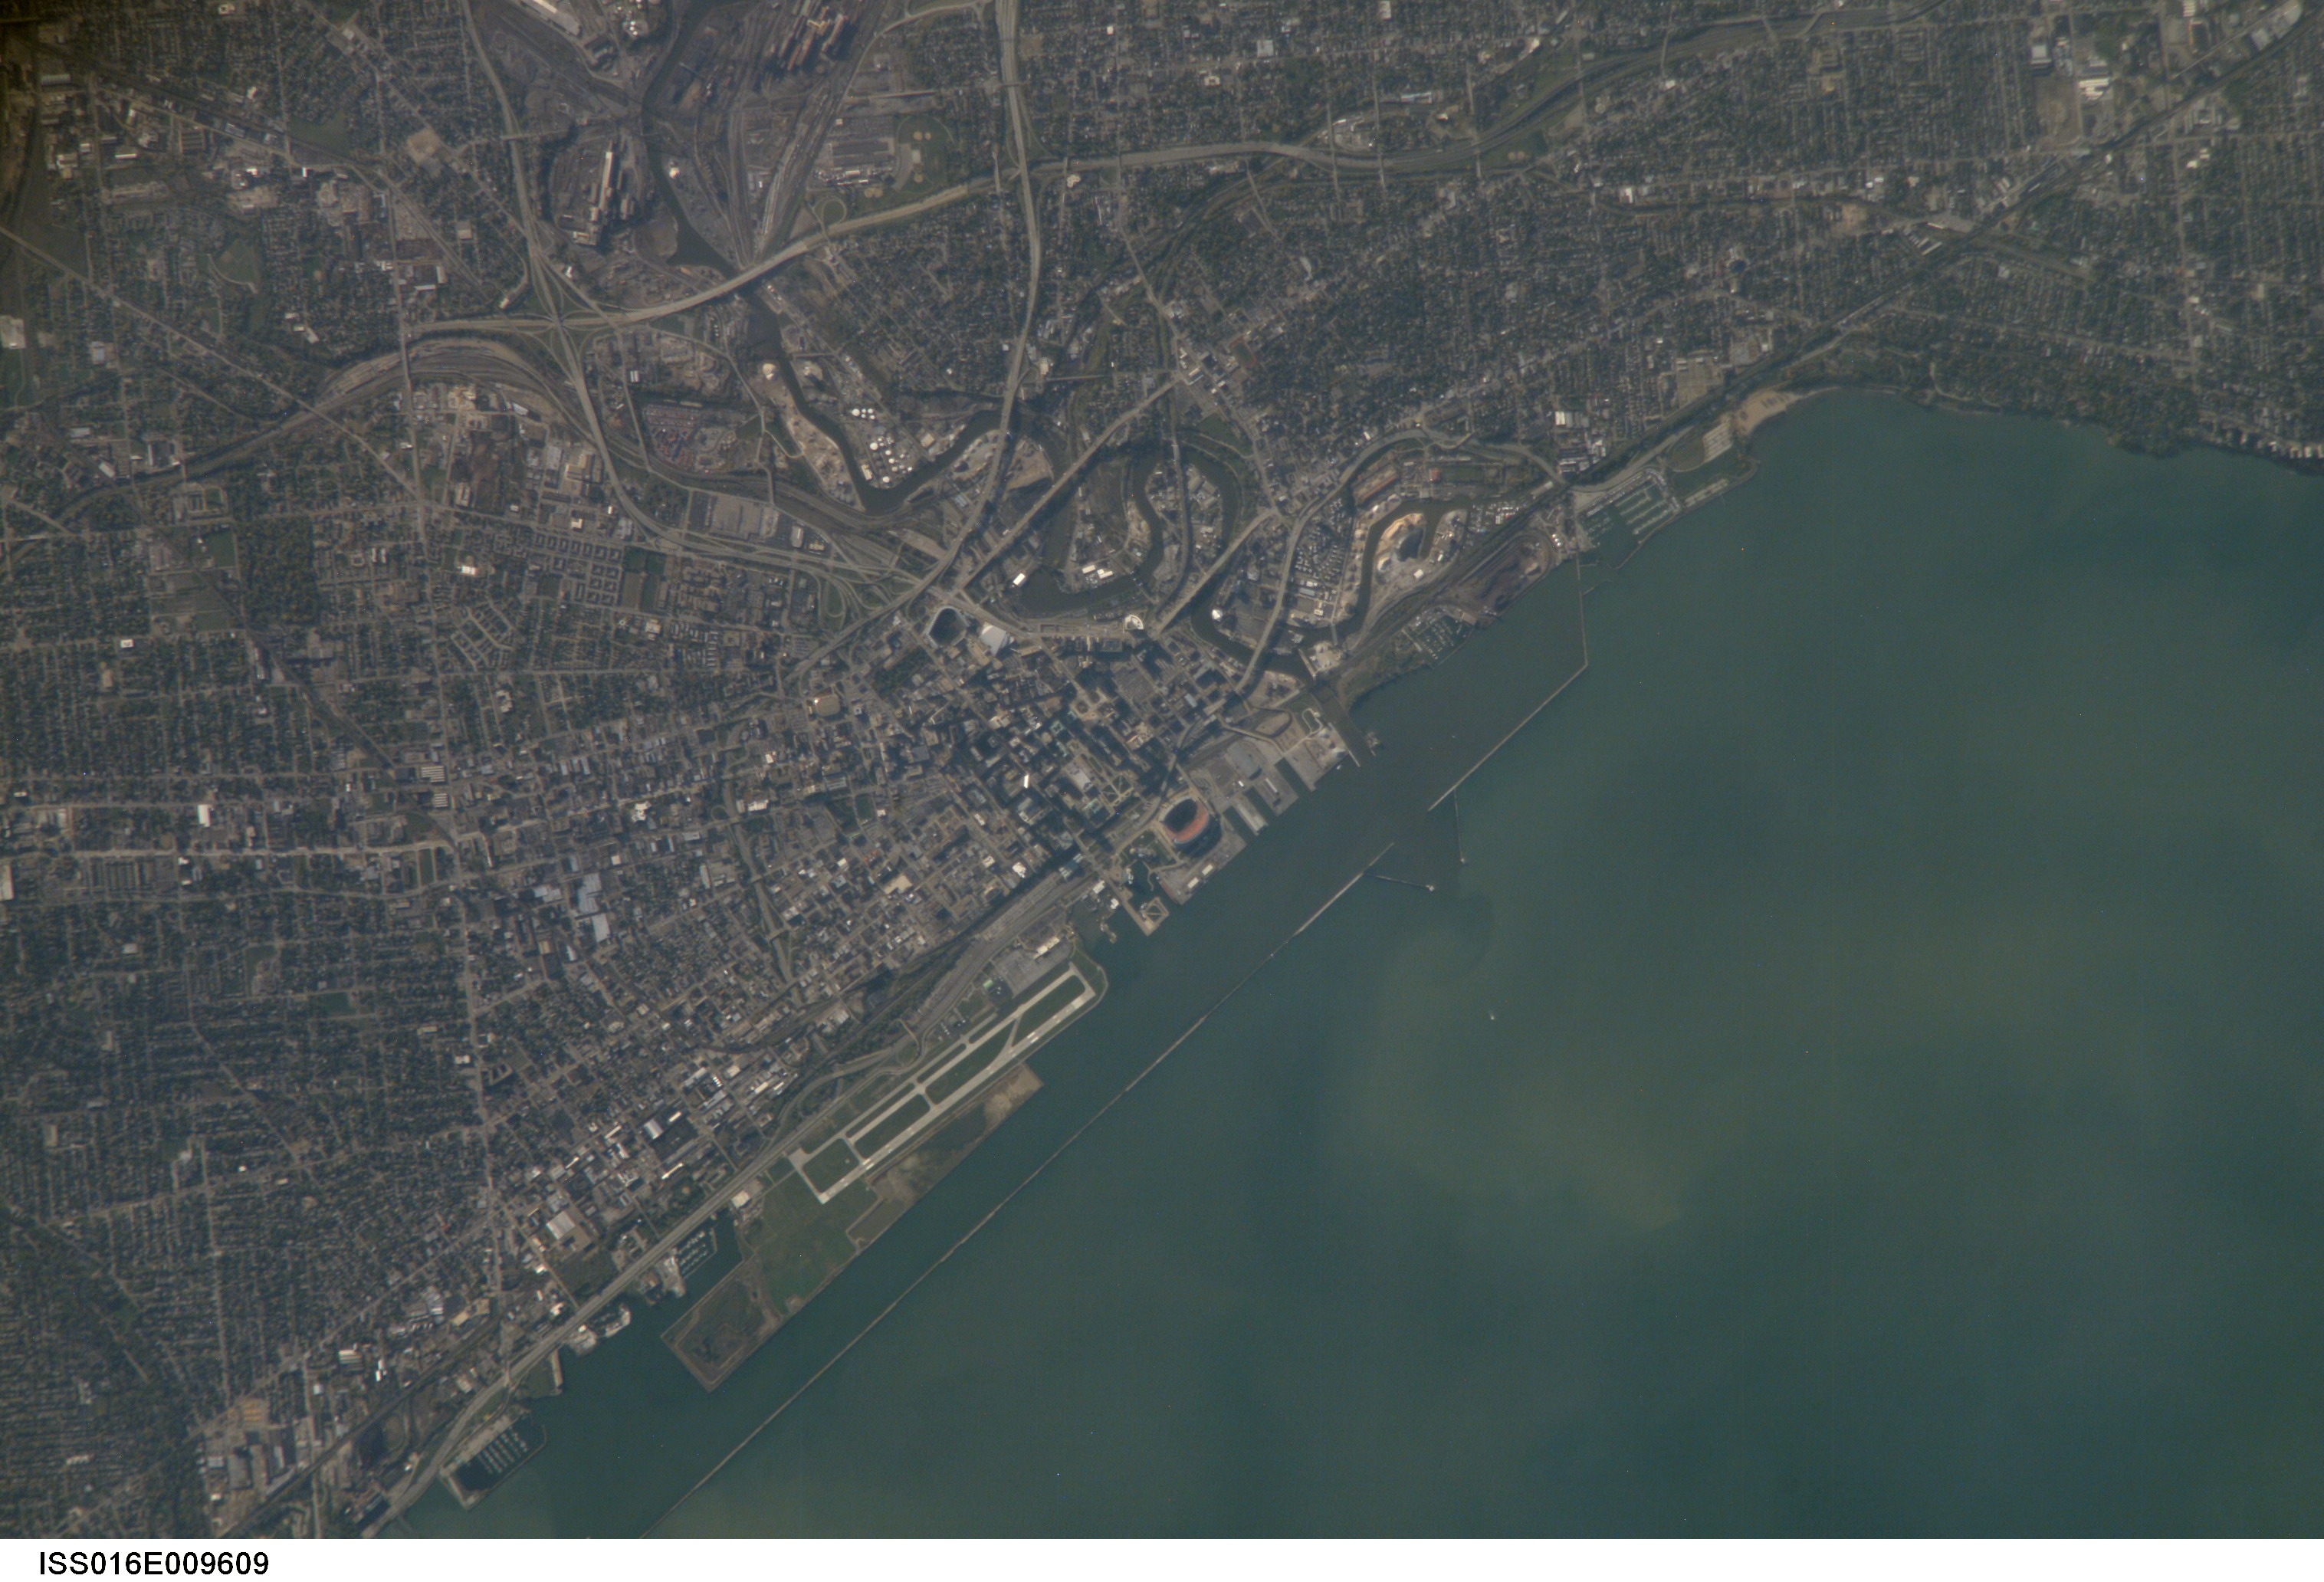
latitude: 41.5
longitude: -81.7
